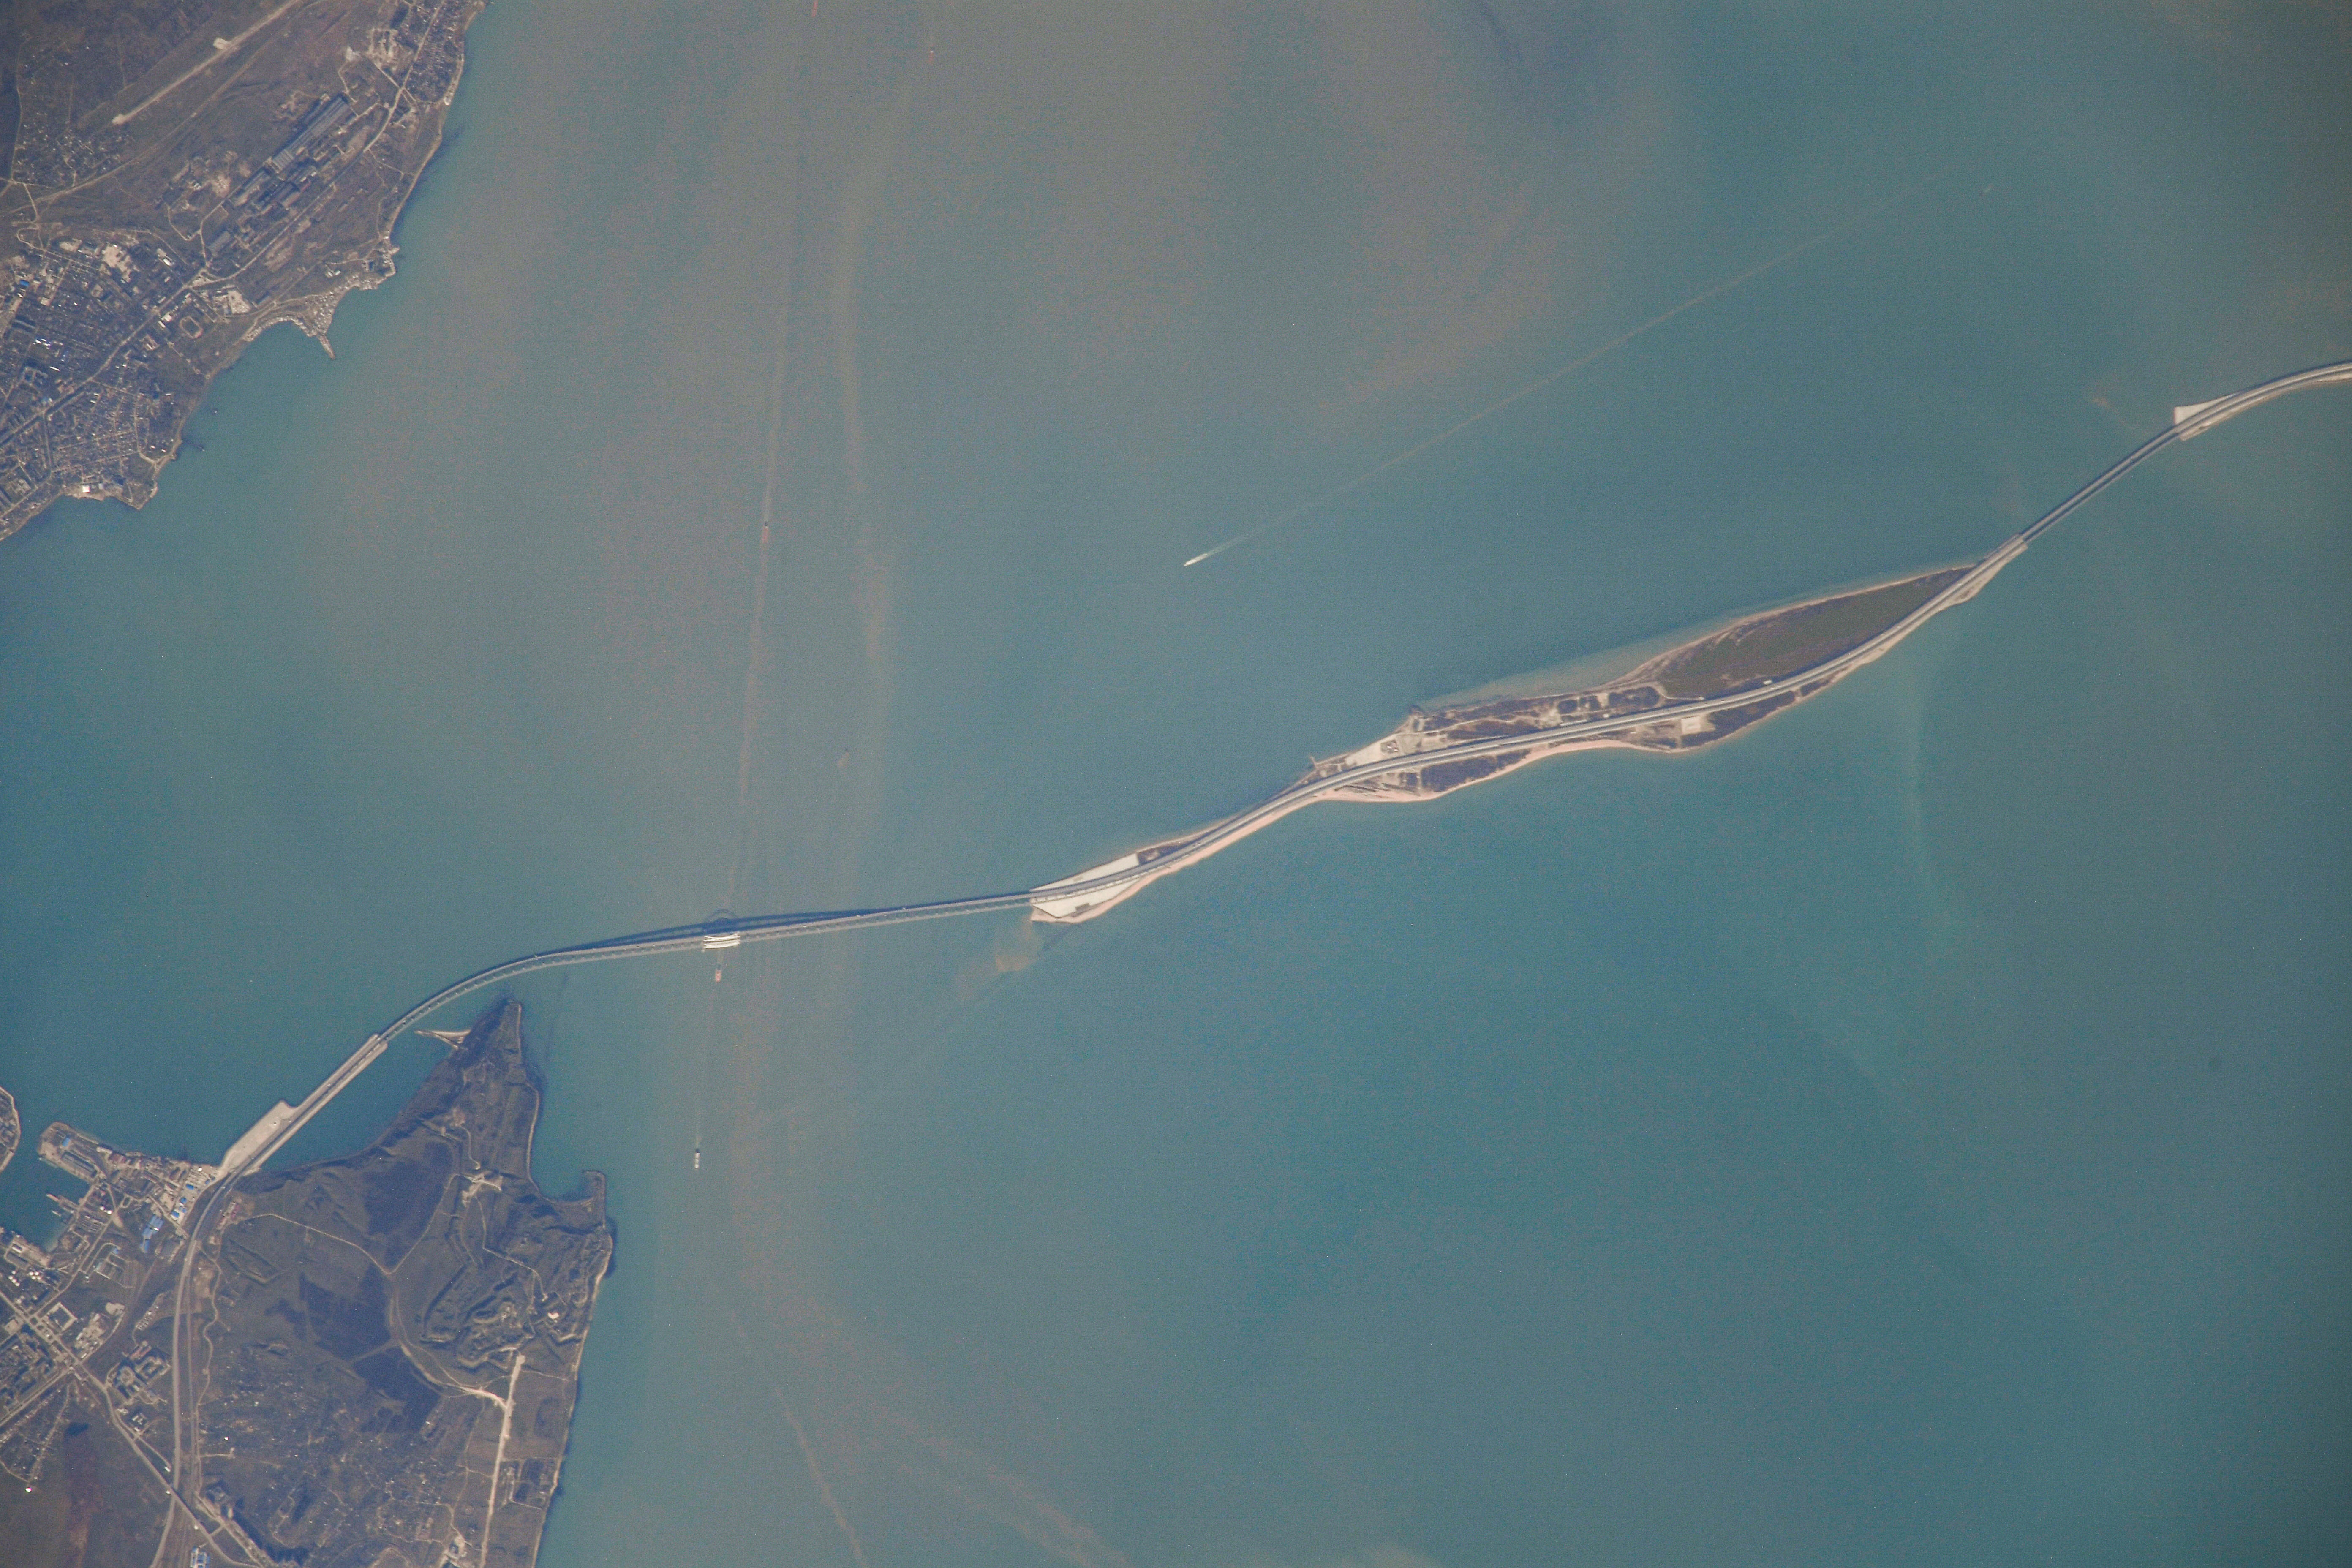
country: UKRAINE
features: CRIMEAN BRIDGE, KERCH STRAIT
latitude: 45.3
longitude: 36.5
